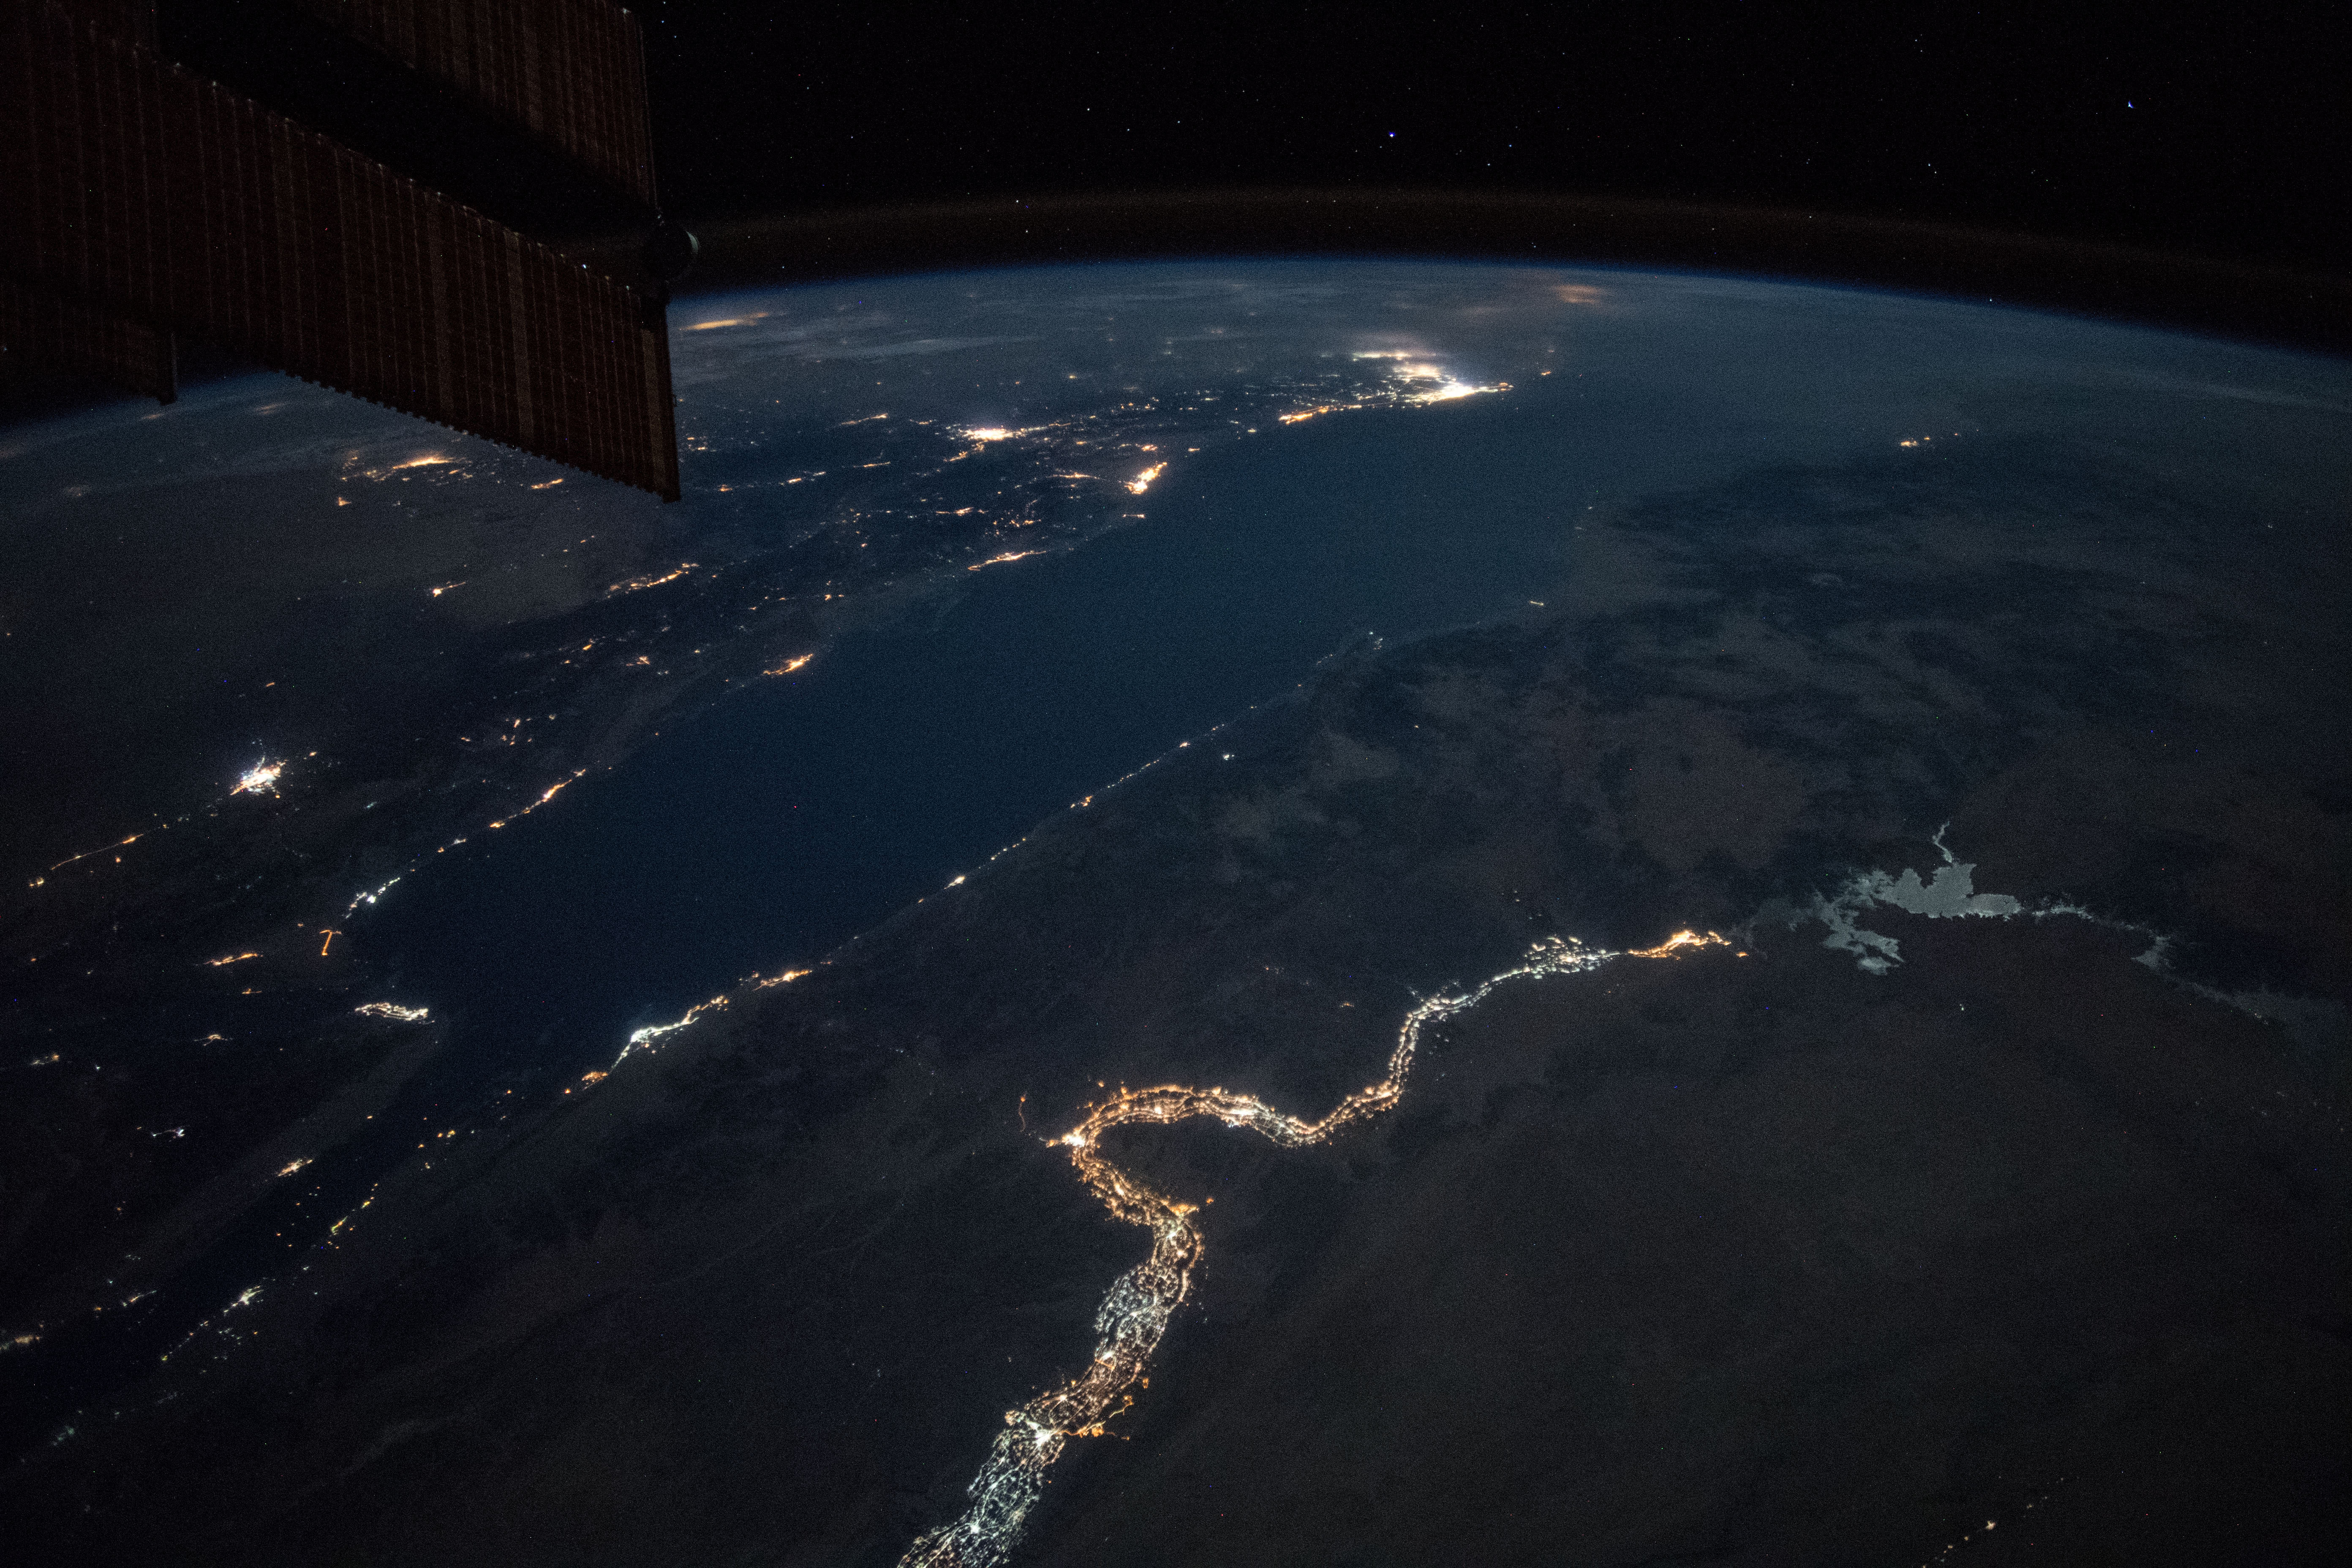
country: EGYPT
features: NILE RIVER, NUBIAN DESERT, NASSER LAKE, EASTER DESERT, RED SEA, GULF OF SUEZ, GULF OF AQABA, NIGHT, EARTH LIMB
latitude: 25.1
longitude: 34.8
